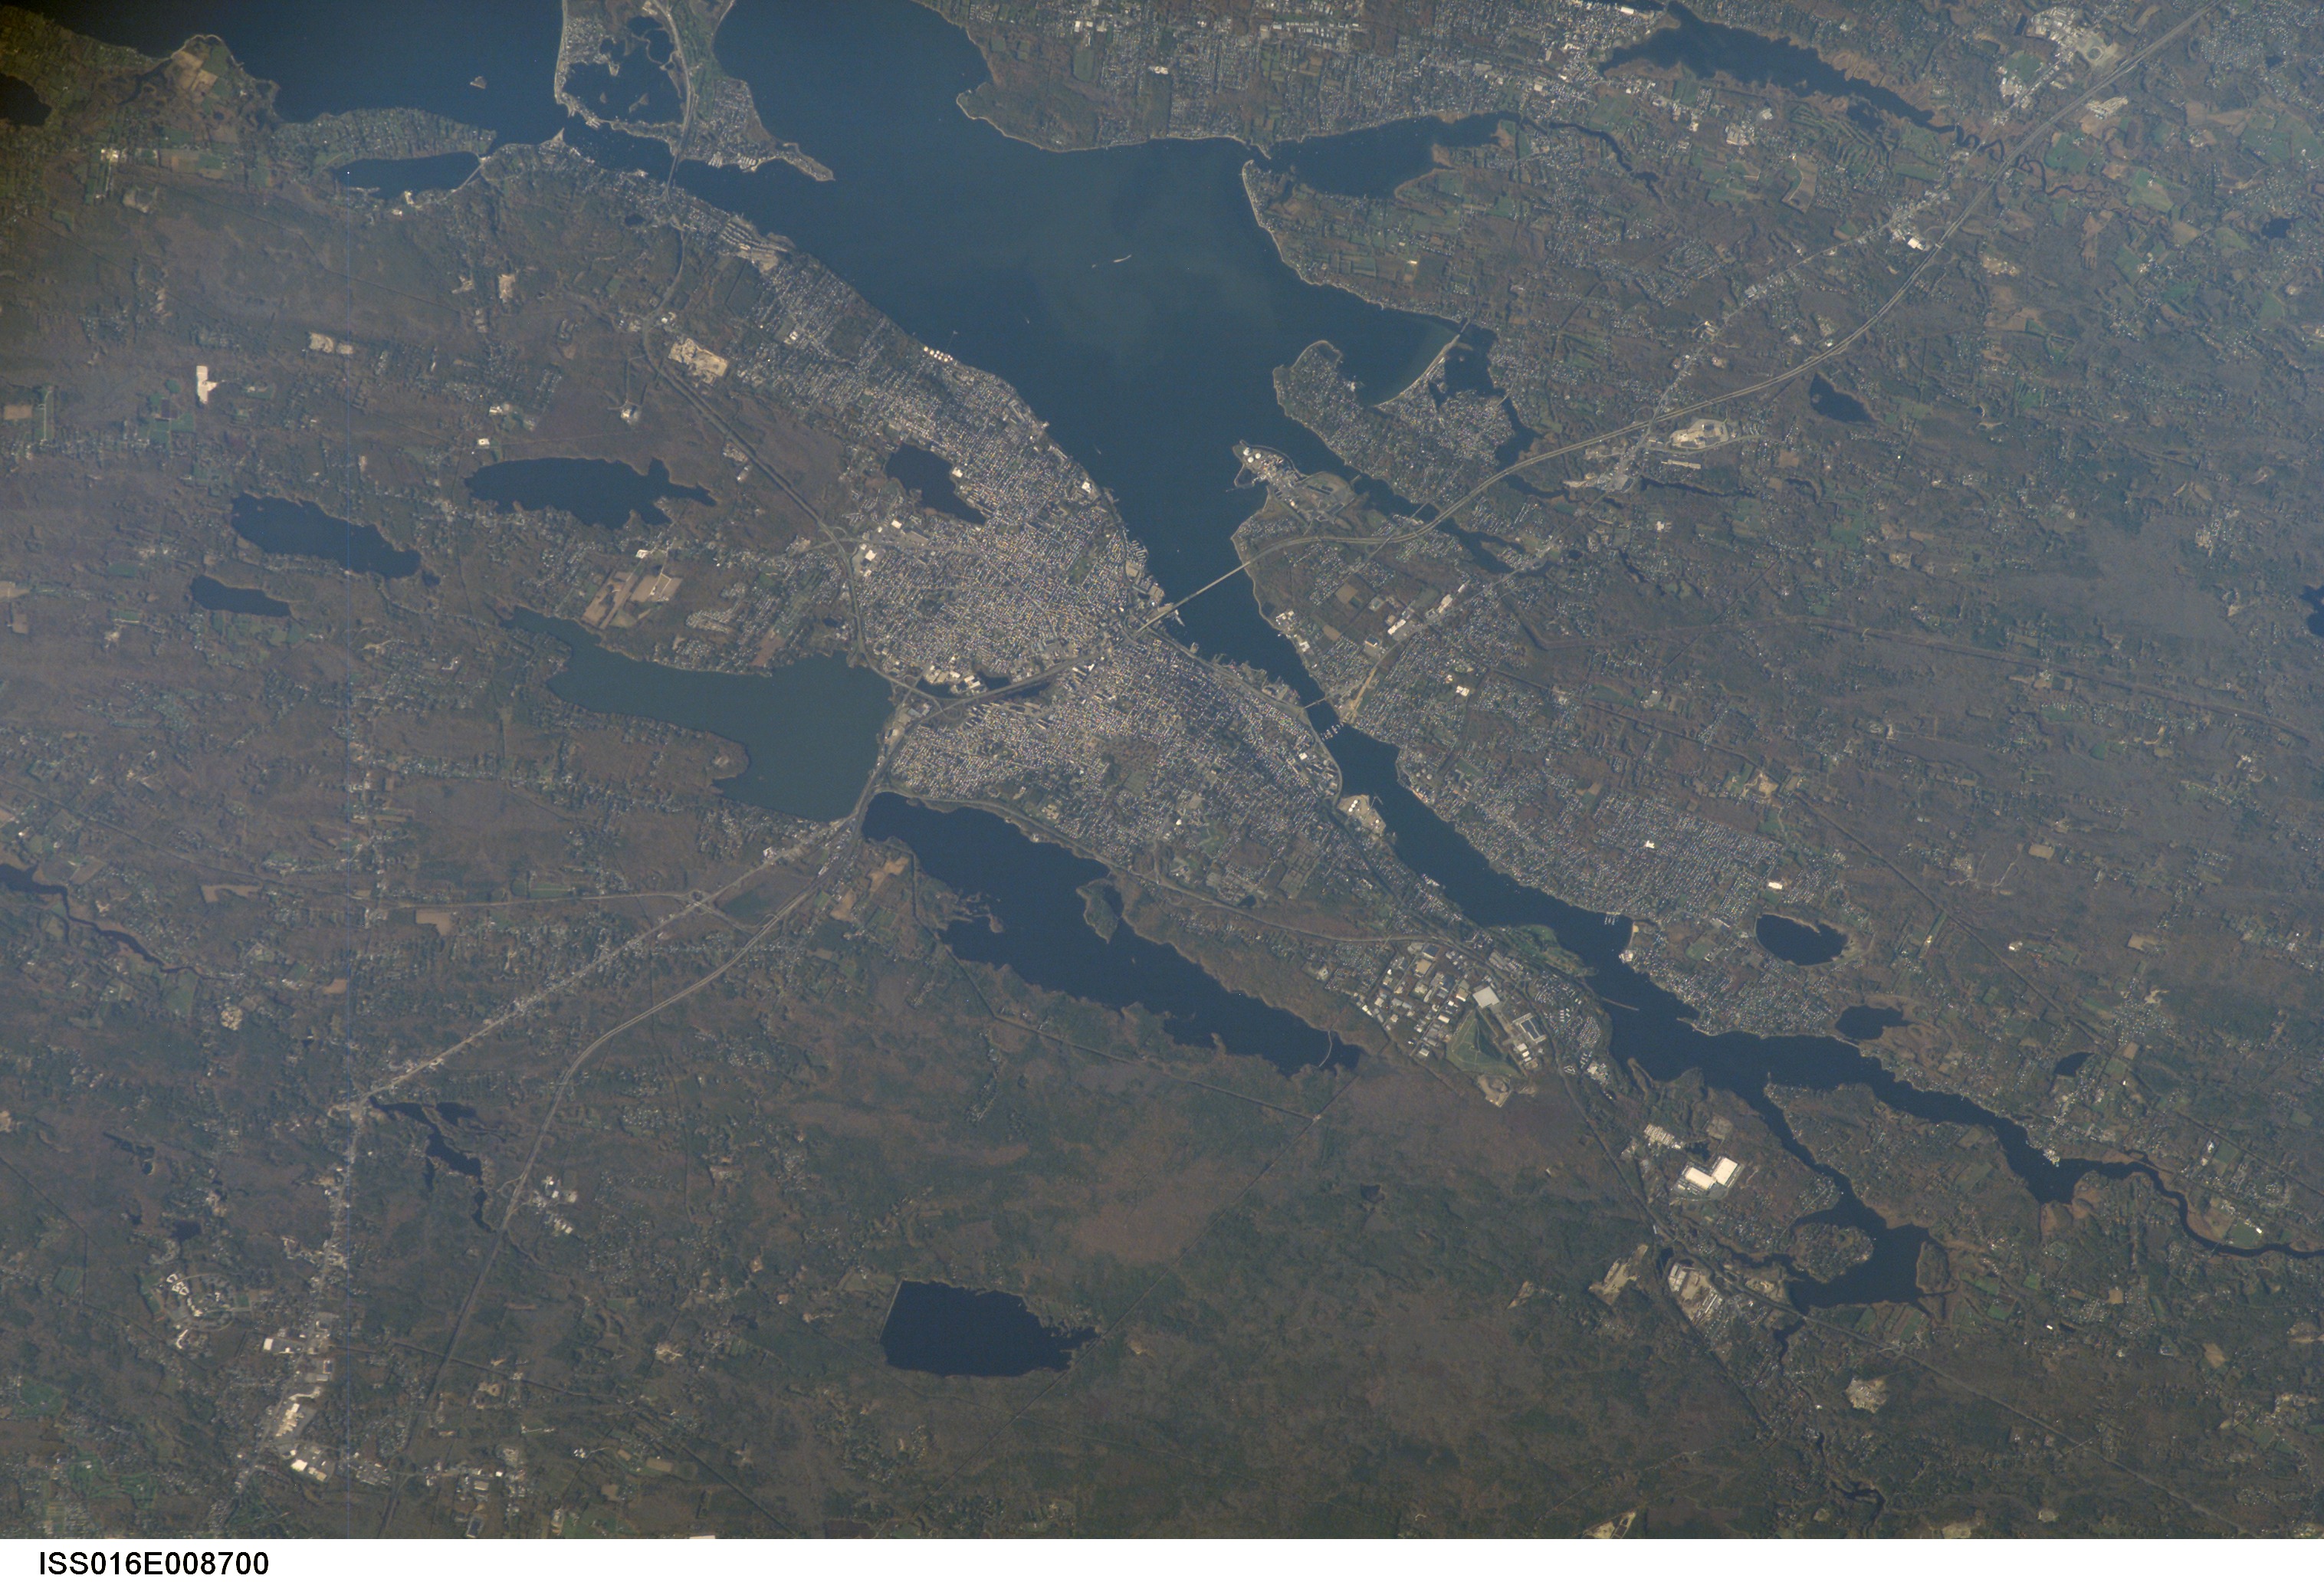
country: USA-RHODE ISLAND
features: FALL RIVER, MT. HOPE BAY, FOR.
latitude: 41.7
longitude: -71.2
